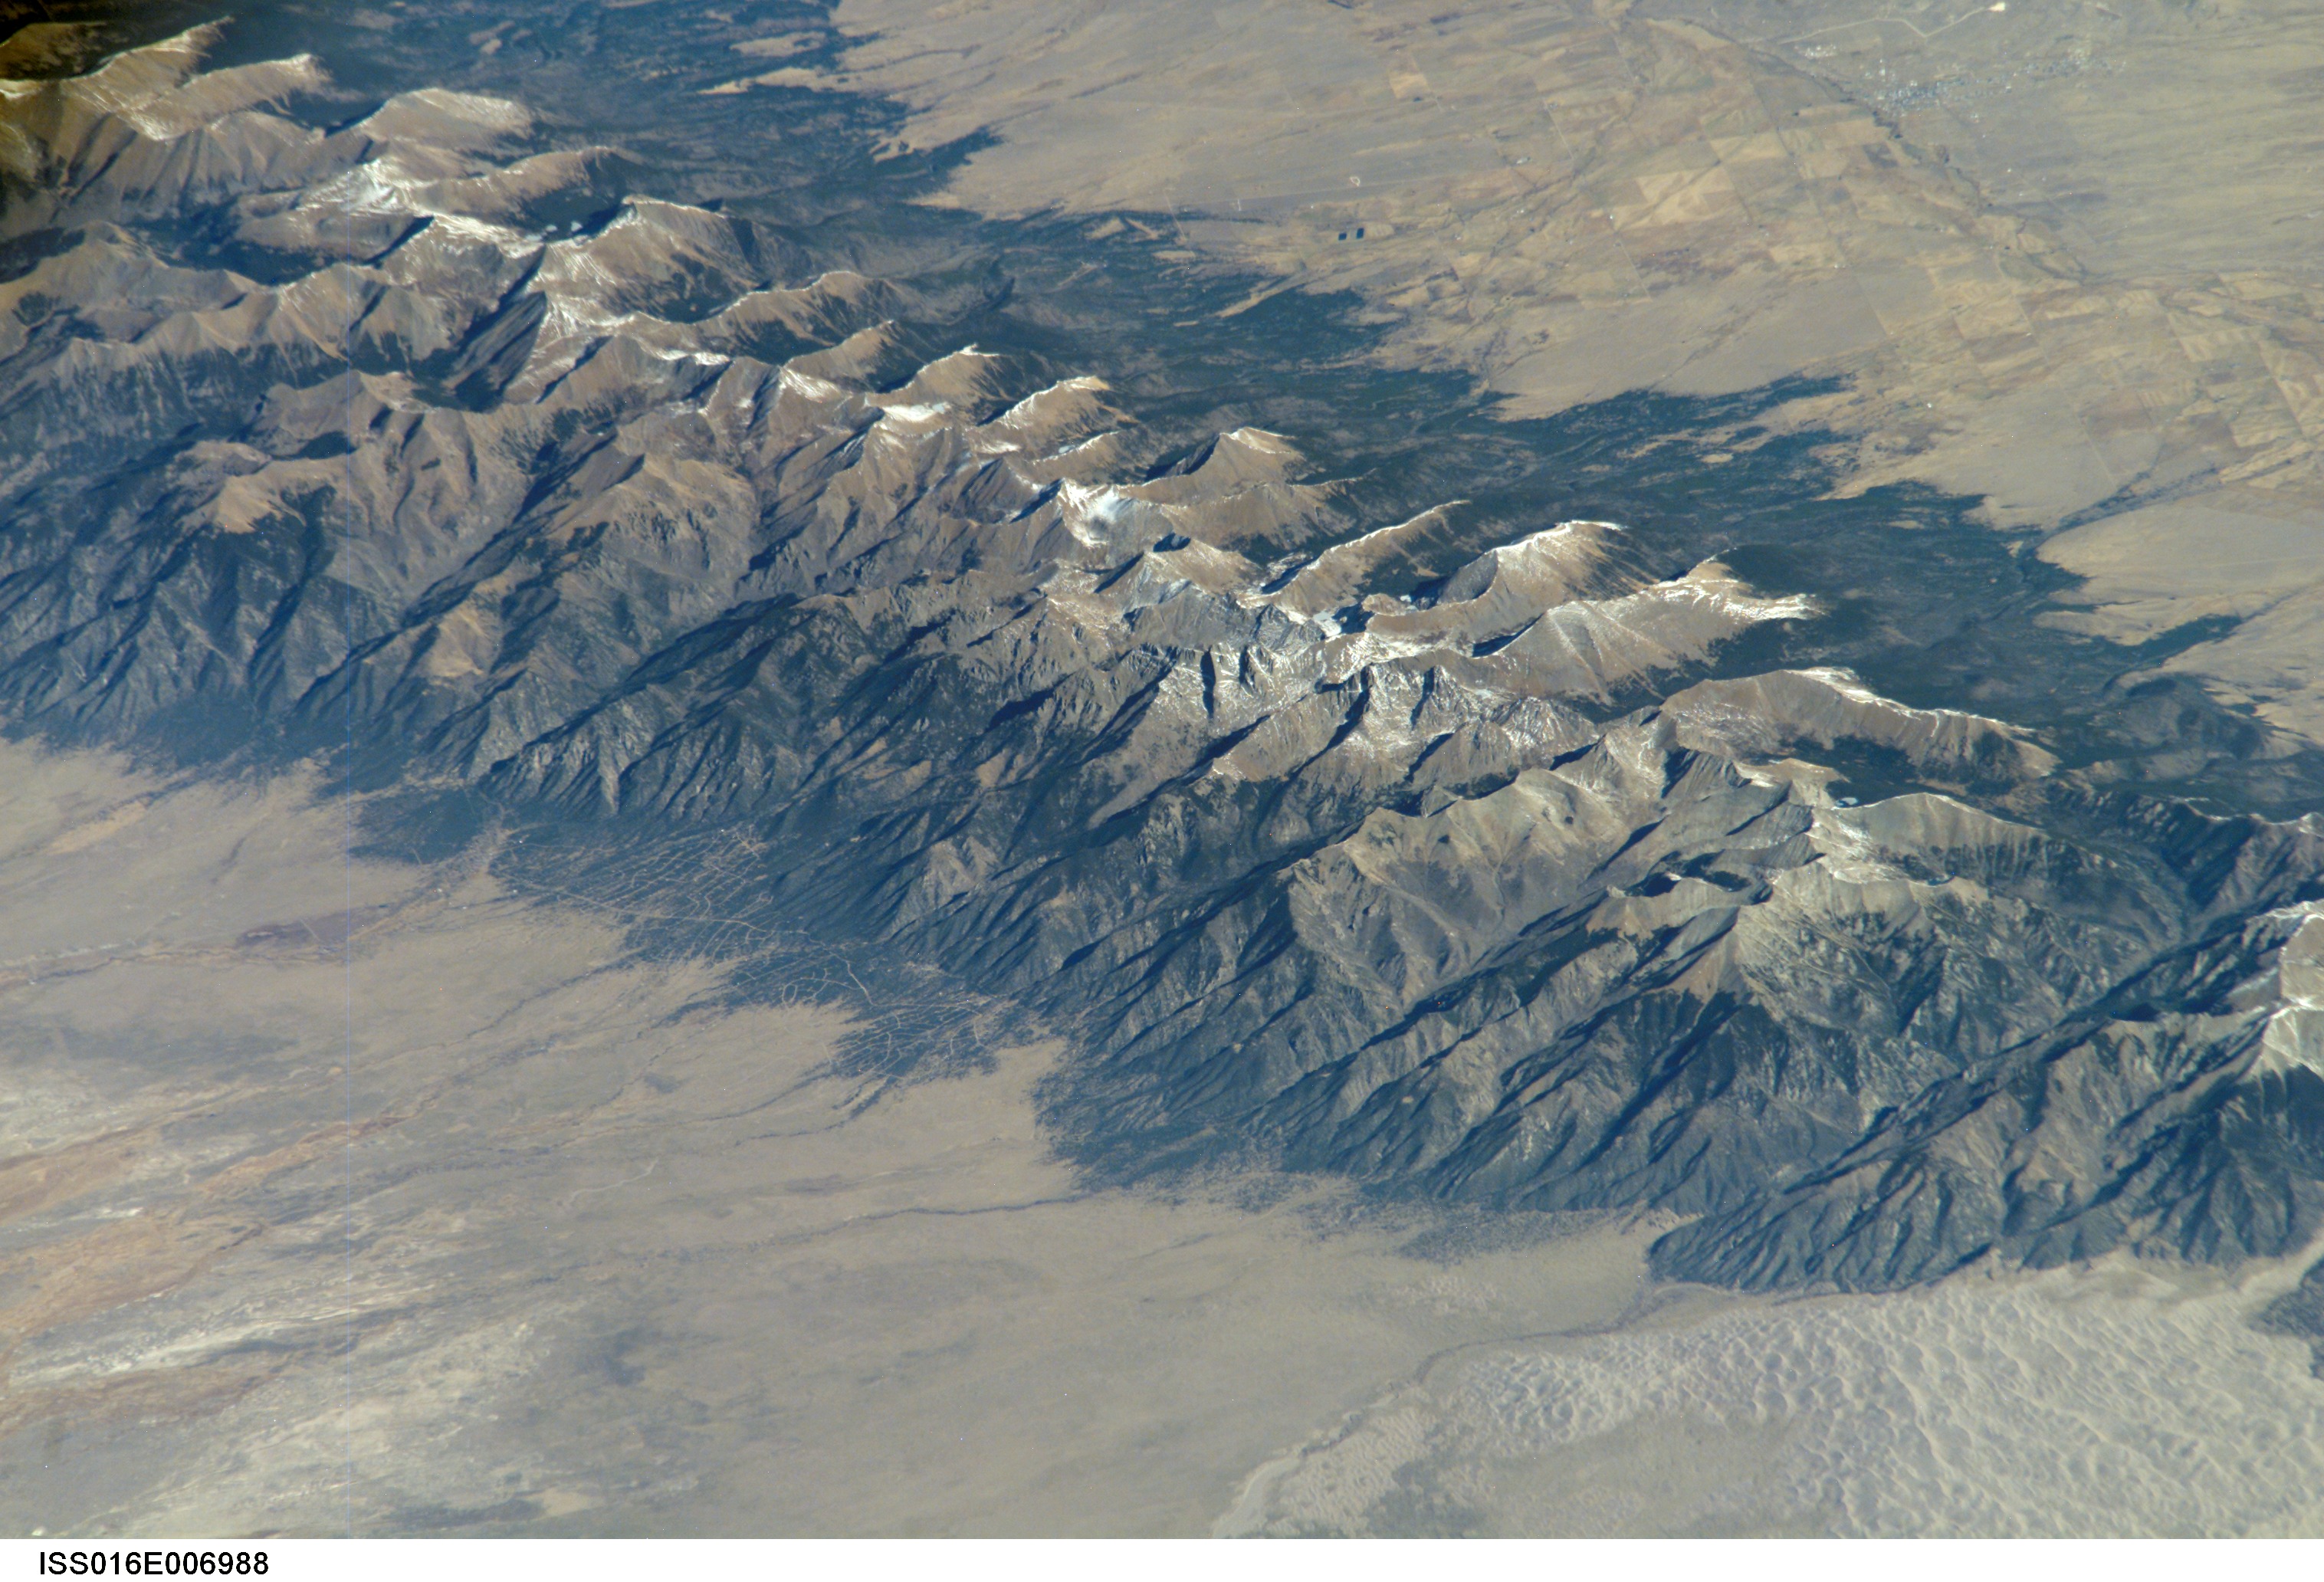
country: USA-COLORADO
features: PAN-SANGRE DE CRISTO MTS.
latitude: 38.0
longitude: -105.6
